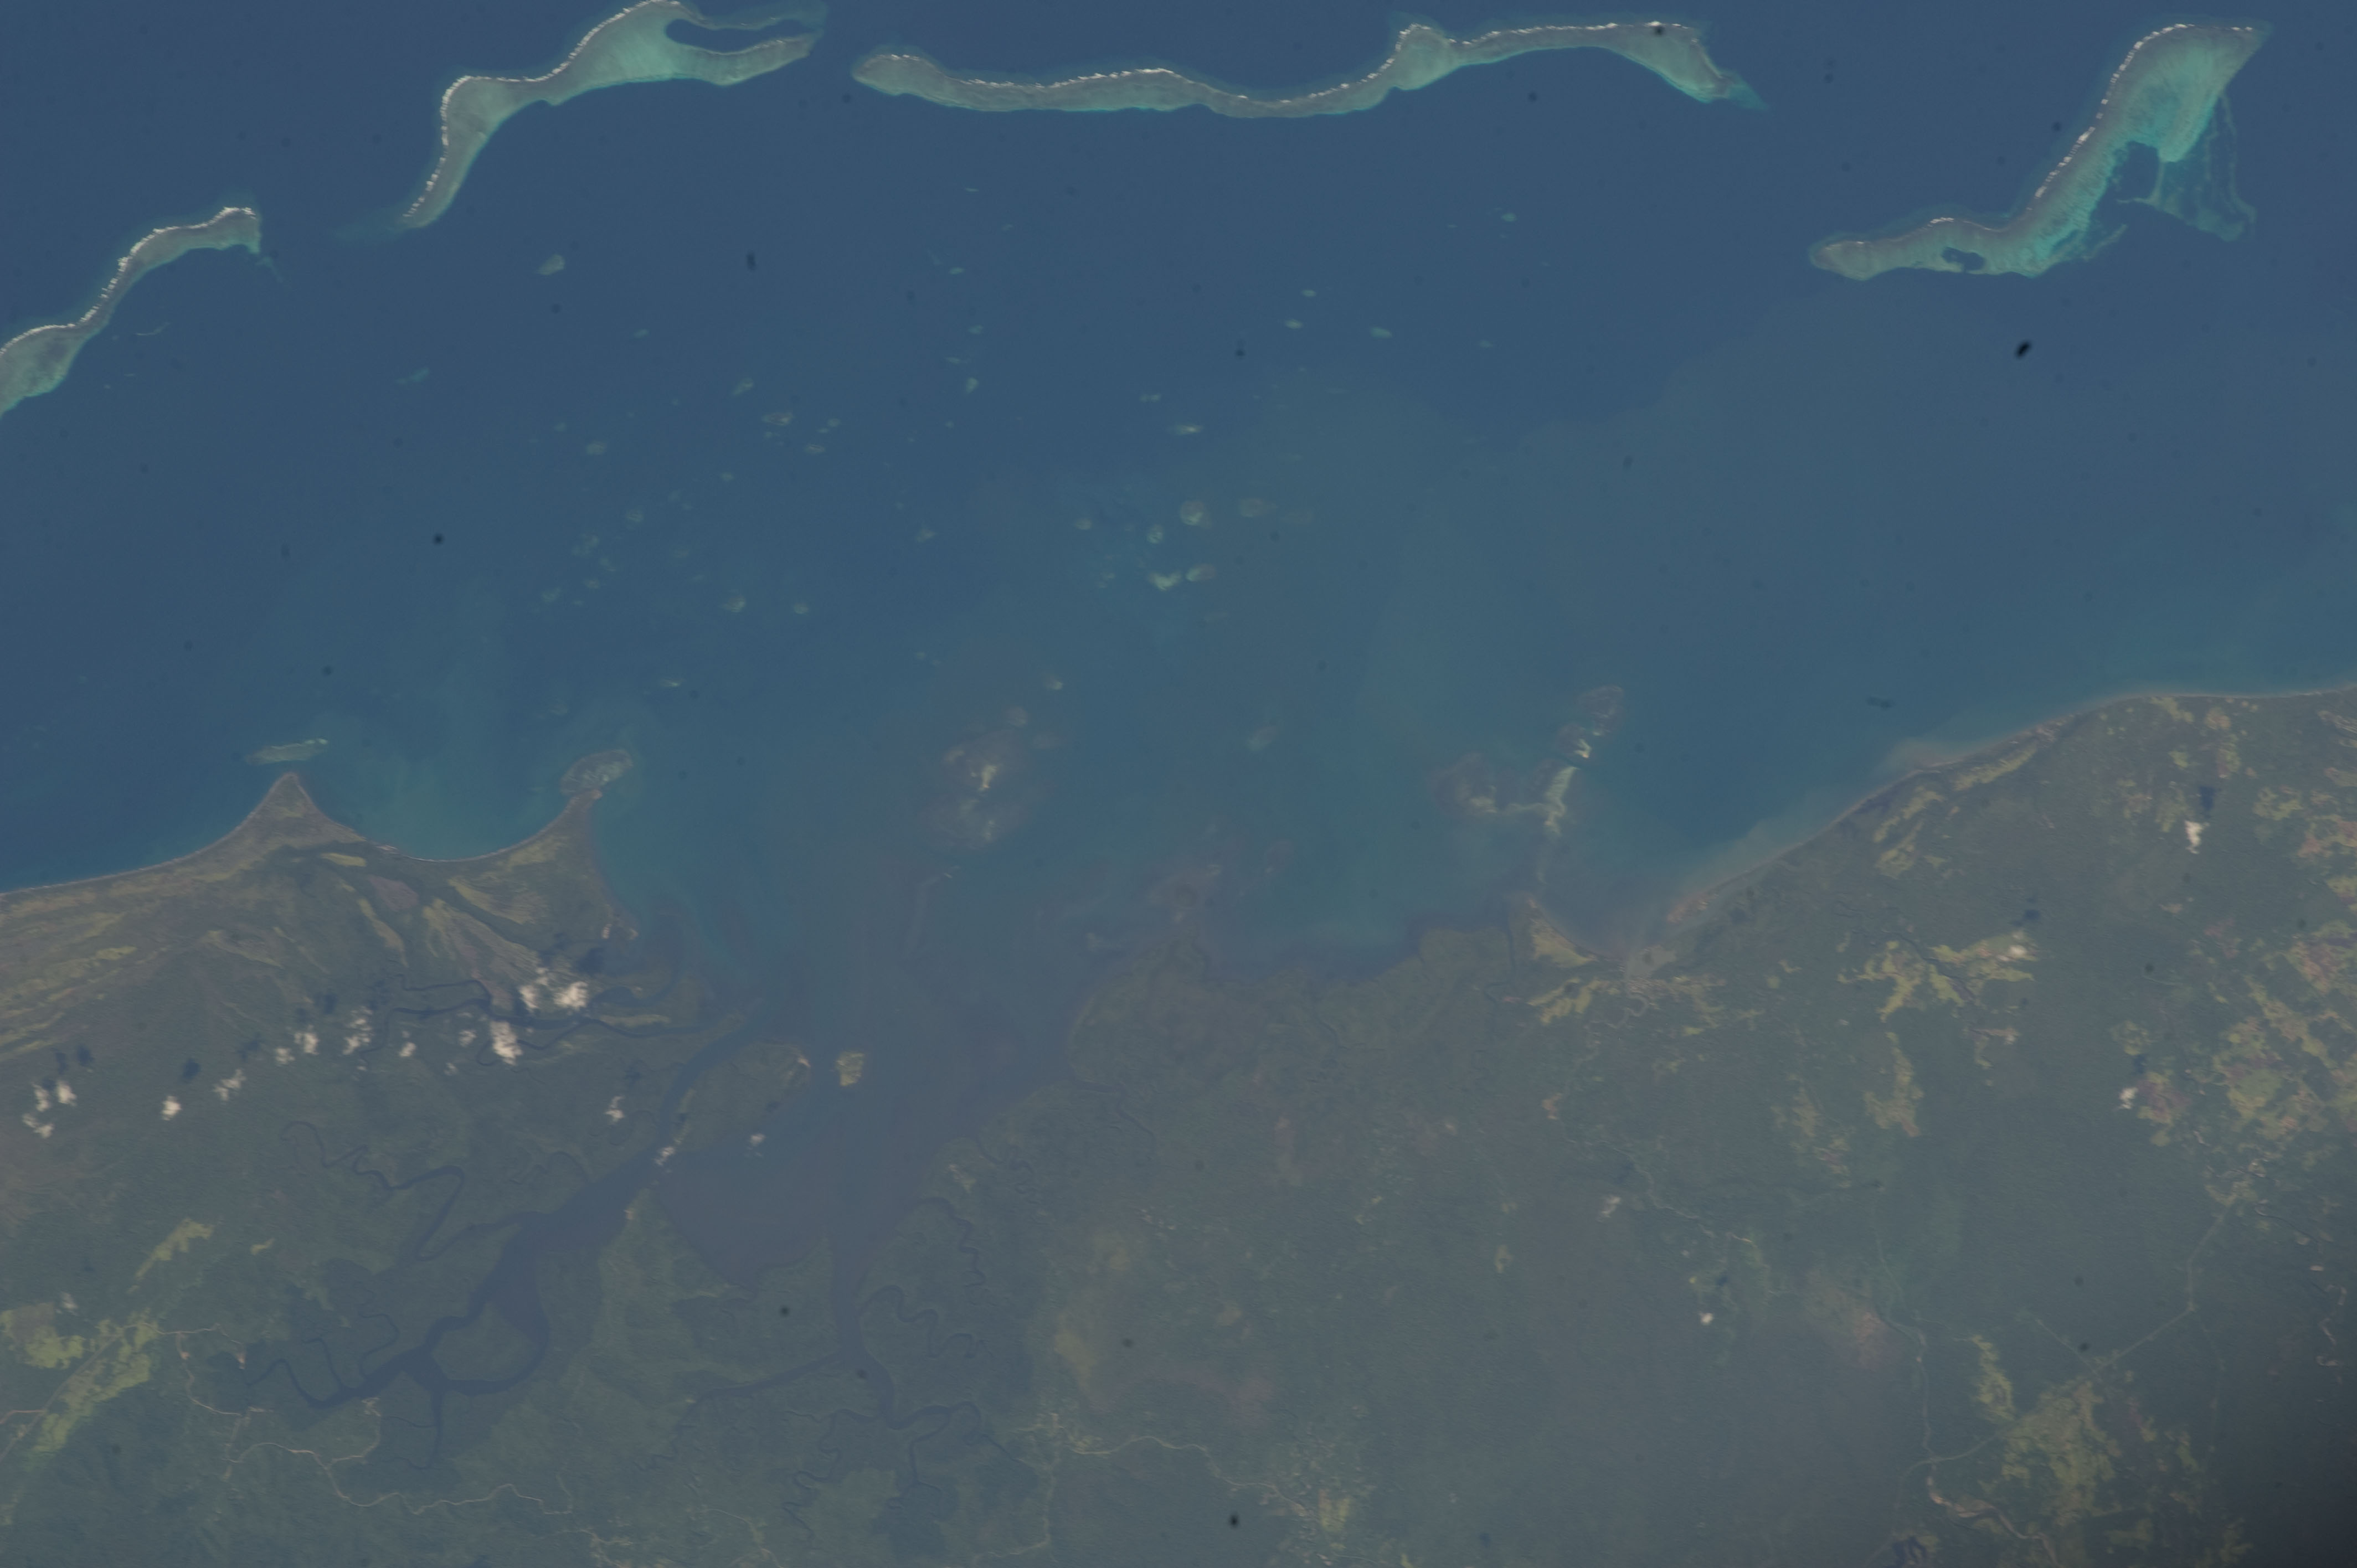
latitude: -10.1
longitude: 148.8
